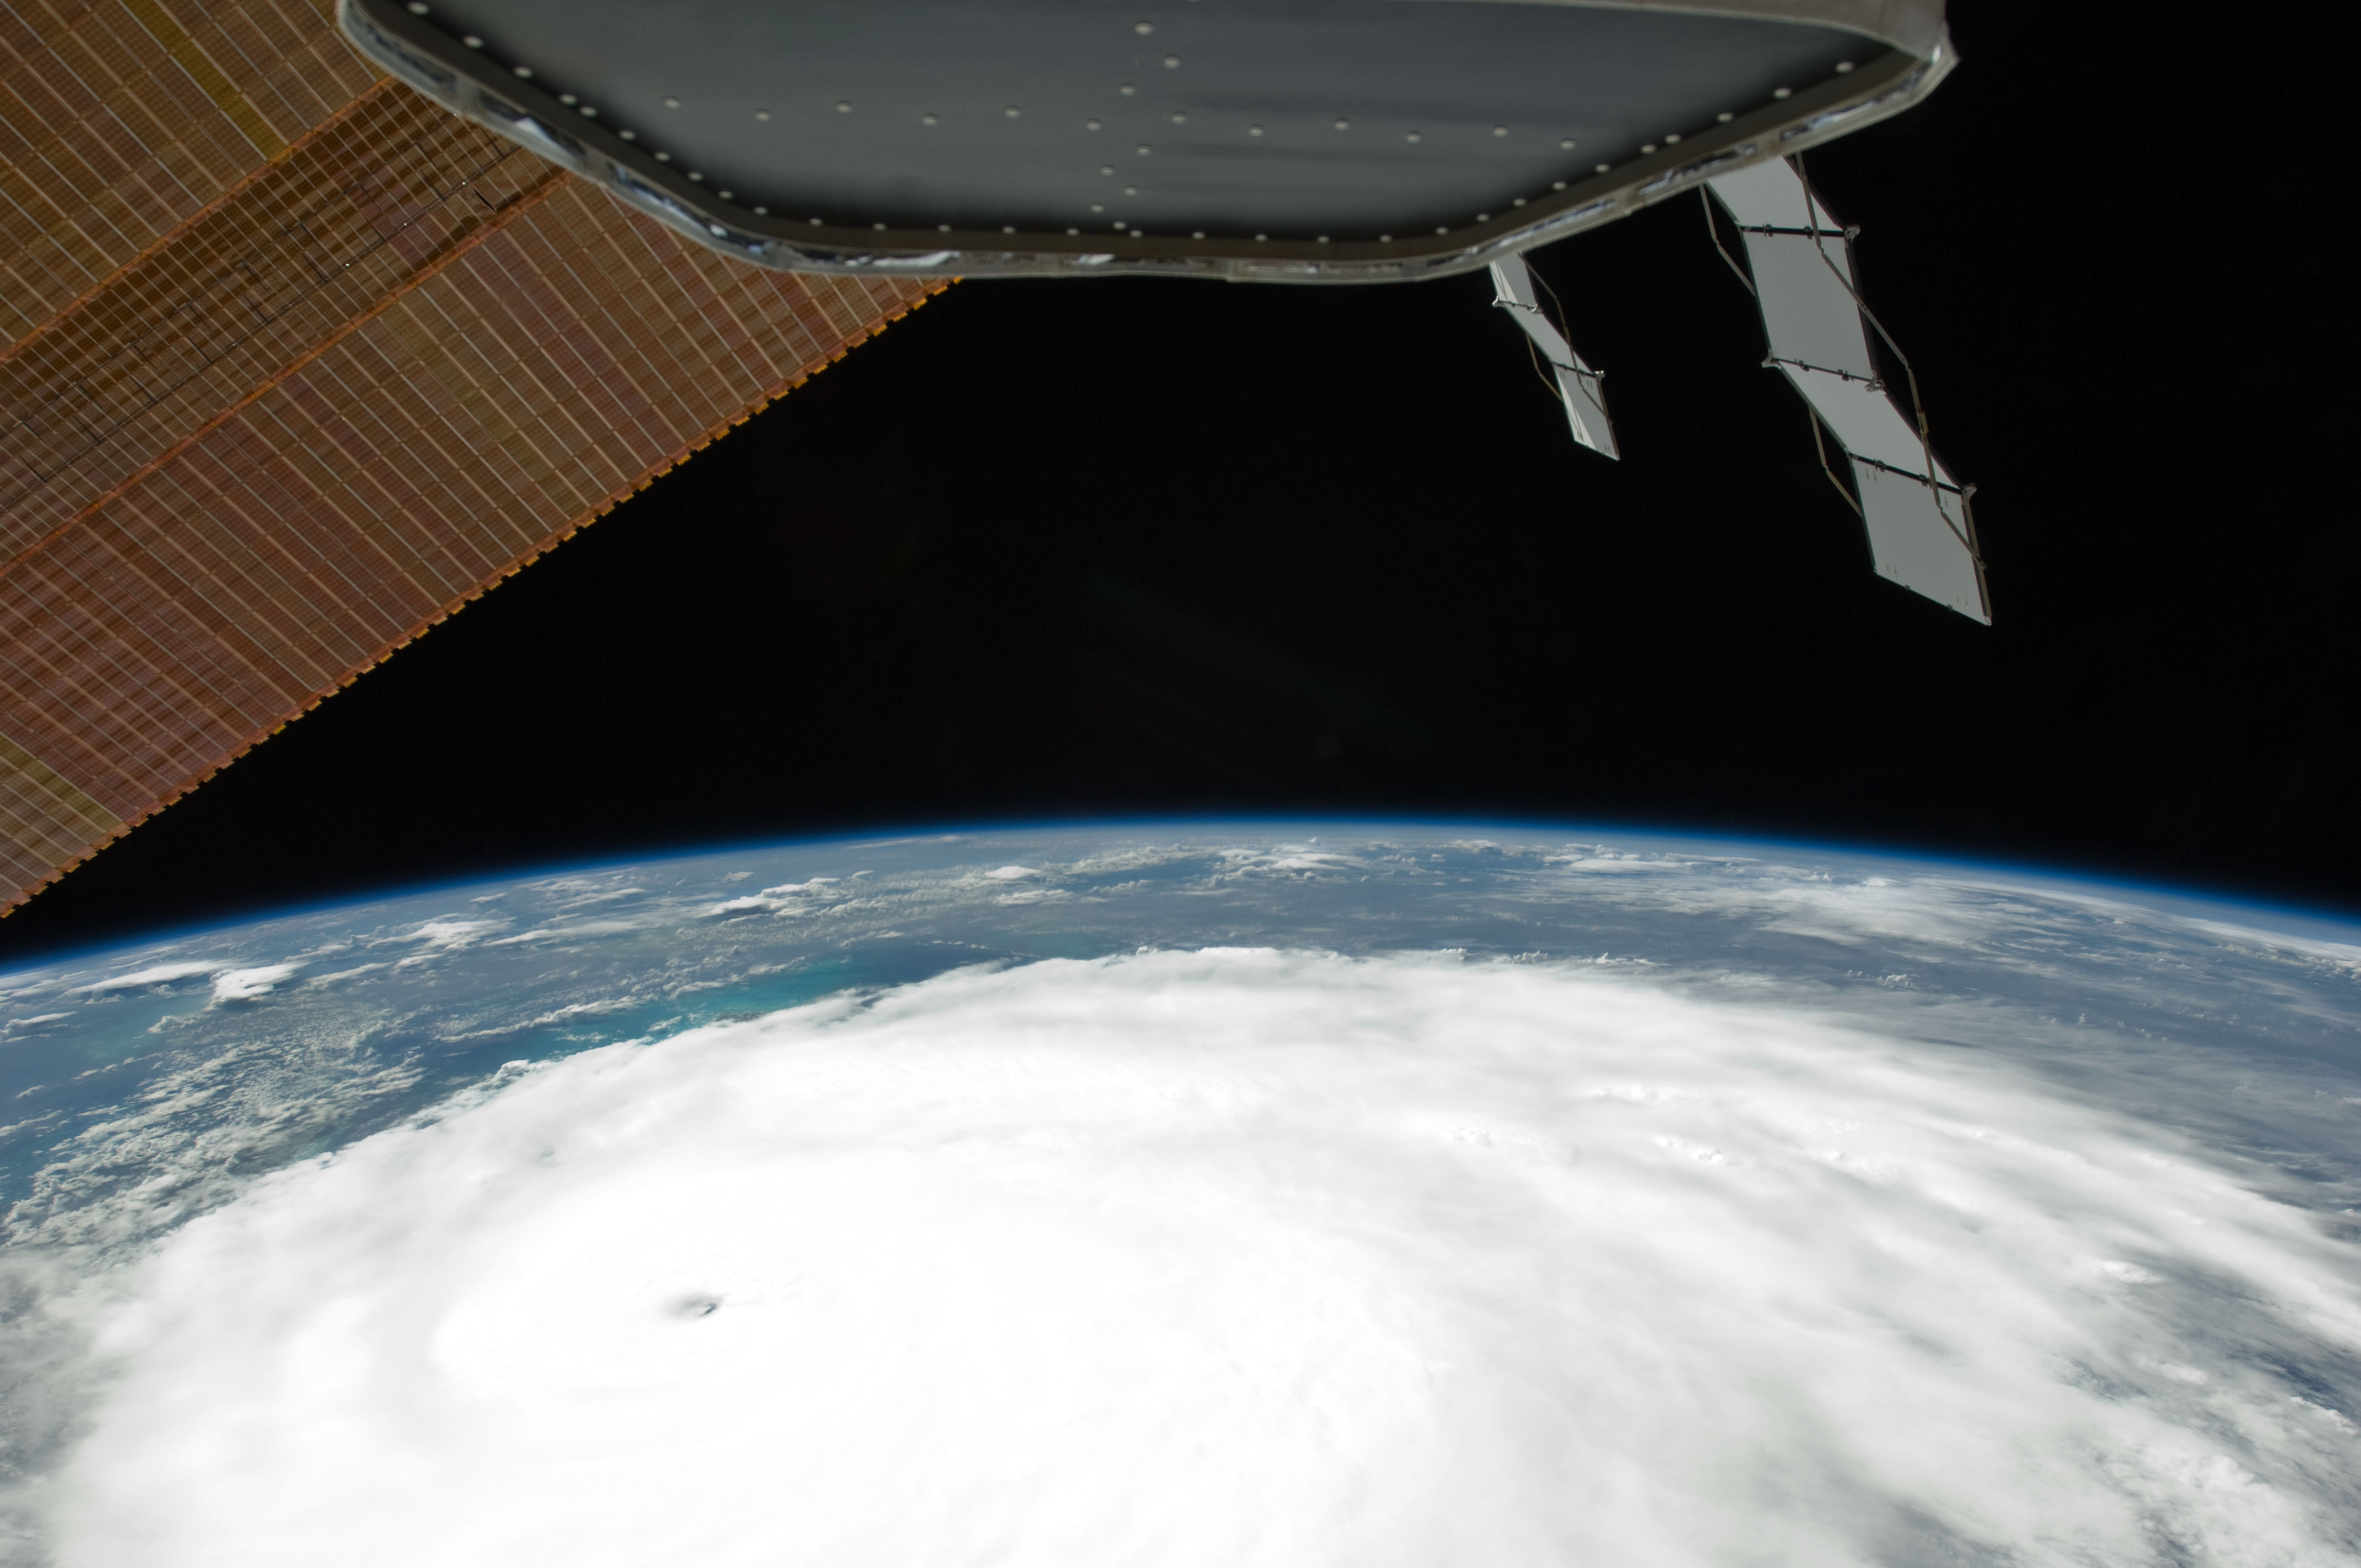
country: BAHAMAS
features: PAN-HURRICANE IRENE, EYE, ATLANTIC O., STORM BANDS, ISS
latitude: 23.5
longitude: -74.5
